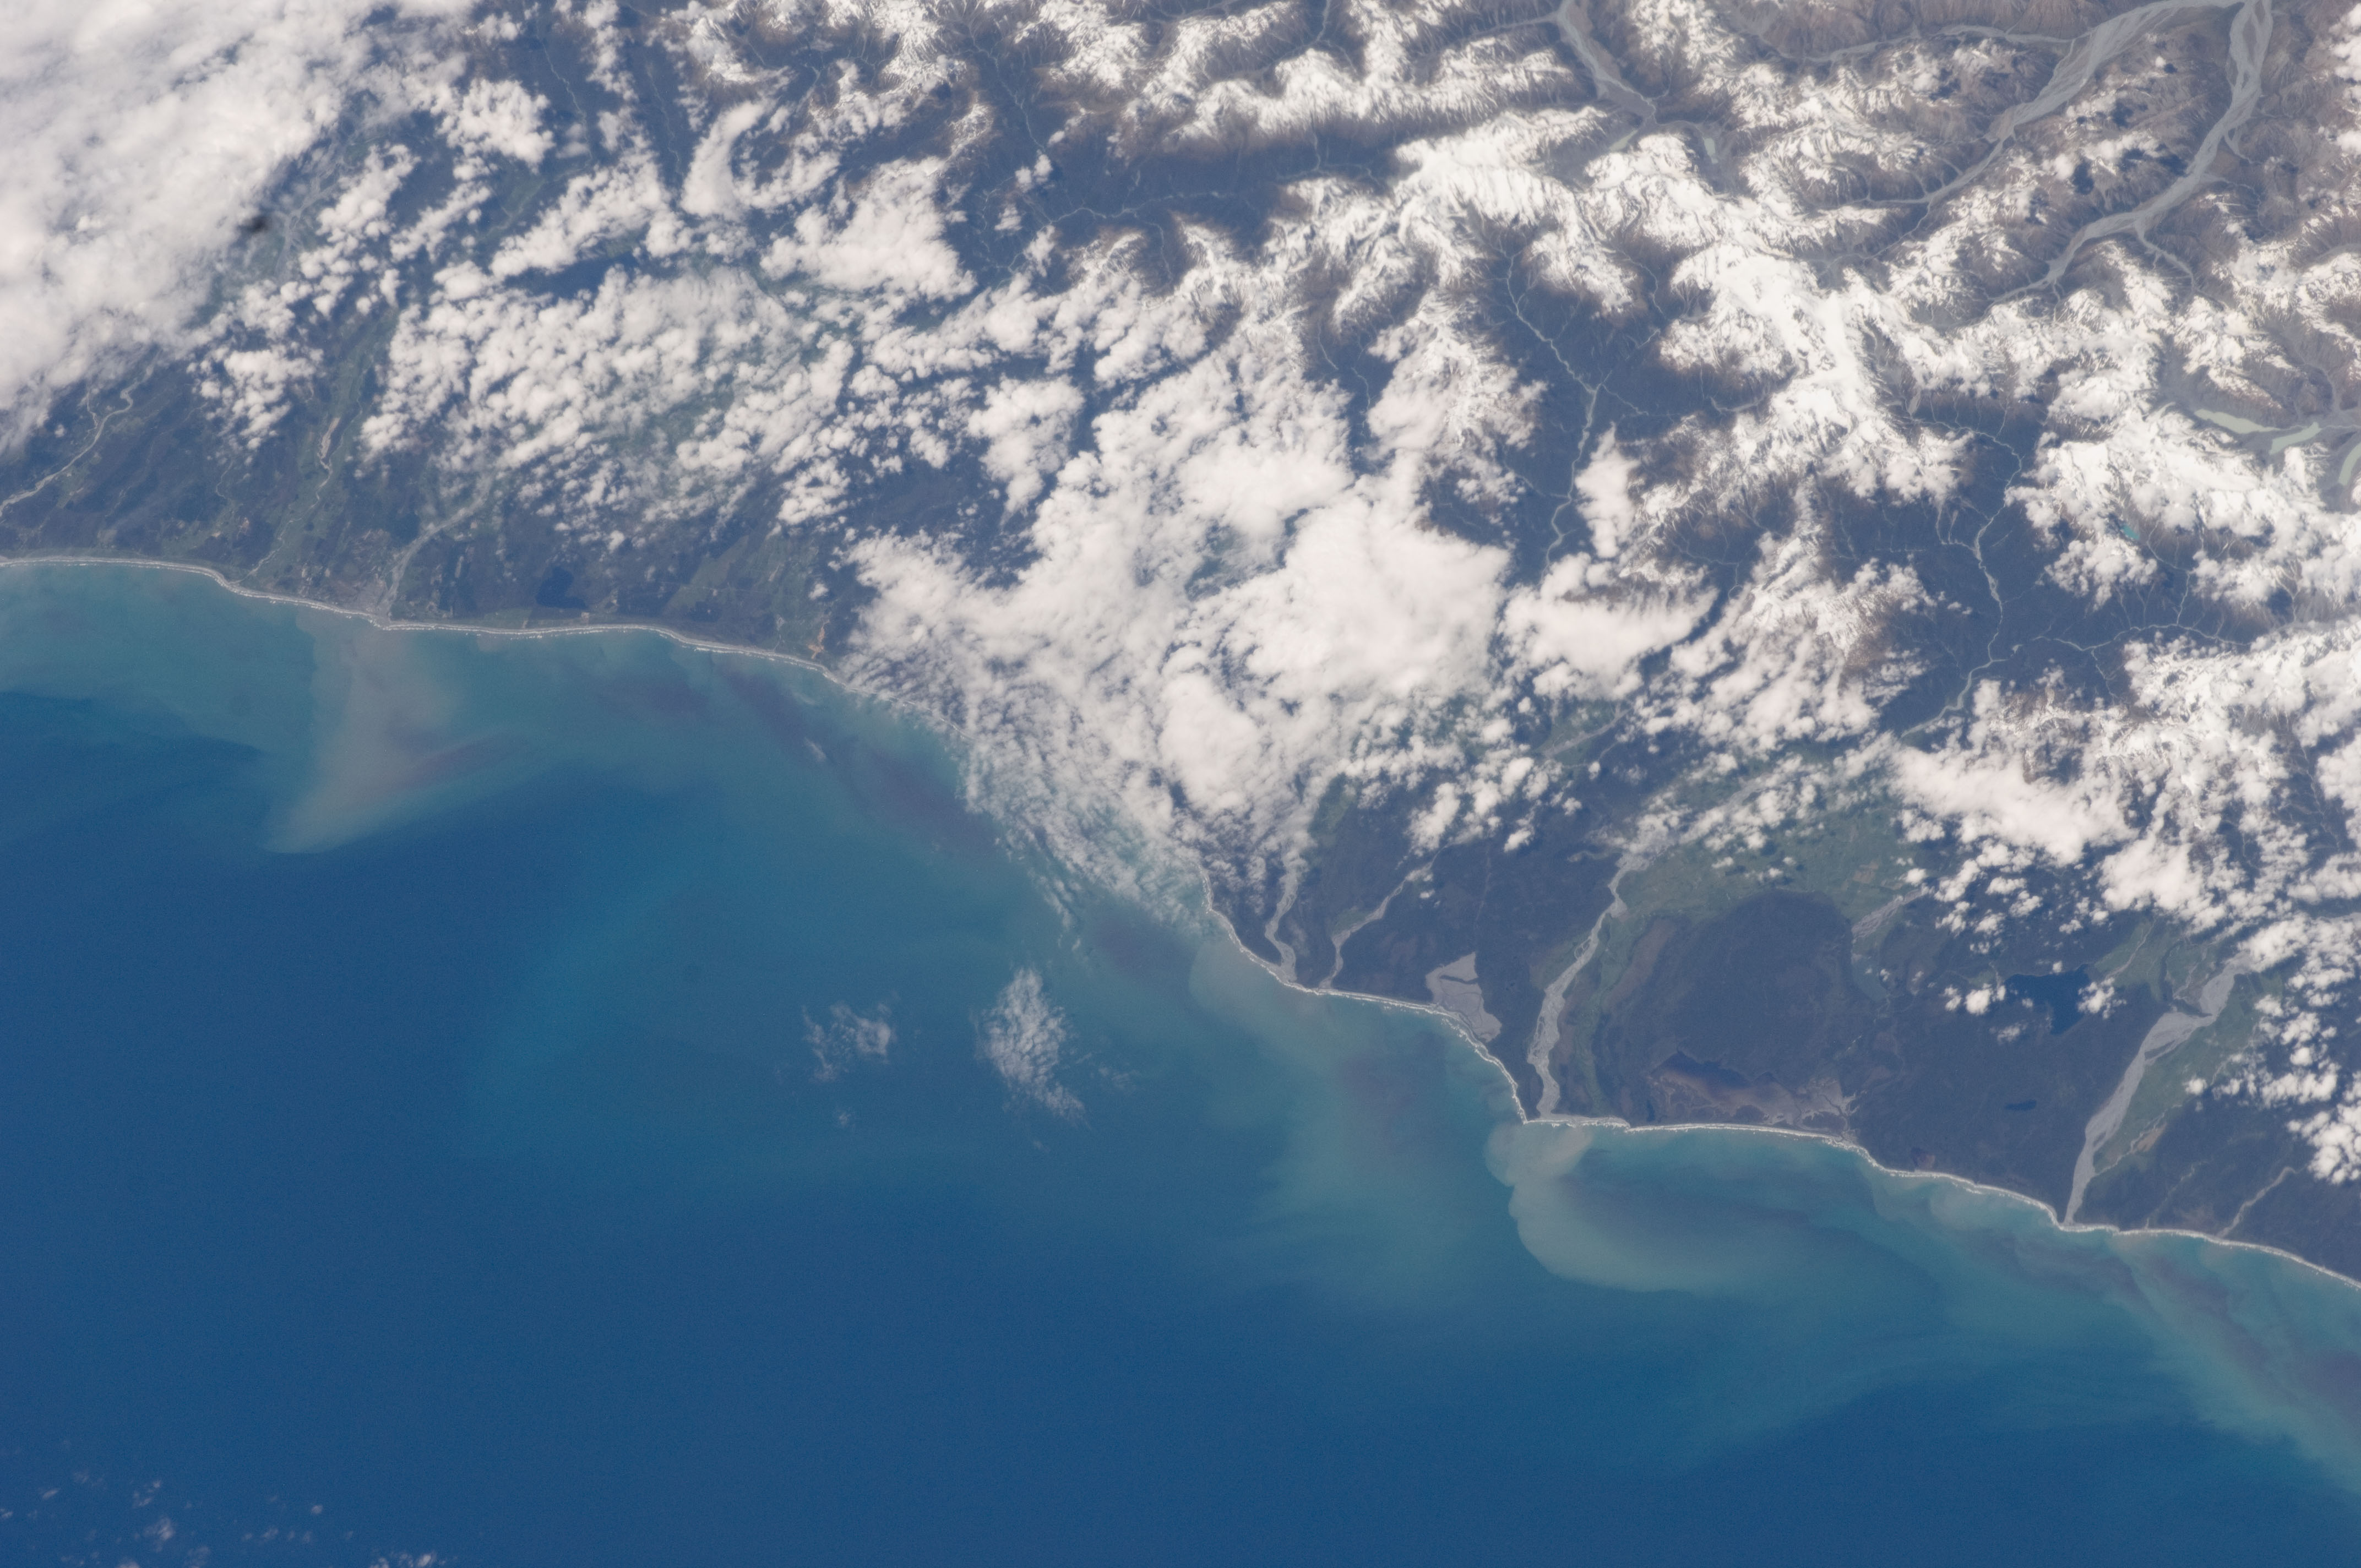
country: NEW ZEALAND-SI
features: GLACIERS, HOKITIKA AREA, COAST
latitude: -43.1
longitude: 170.7
